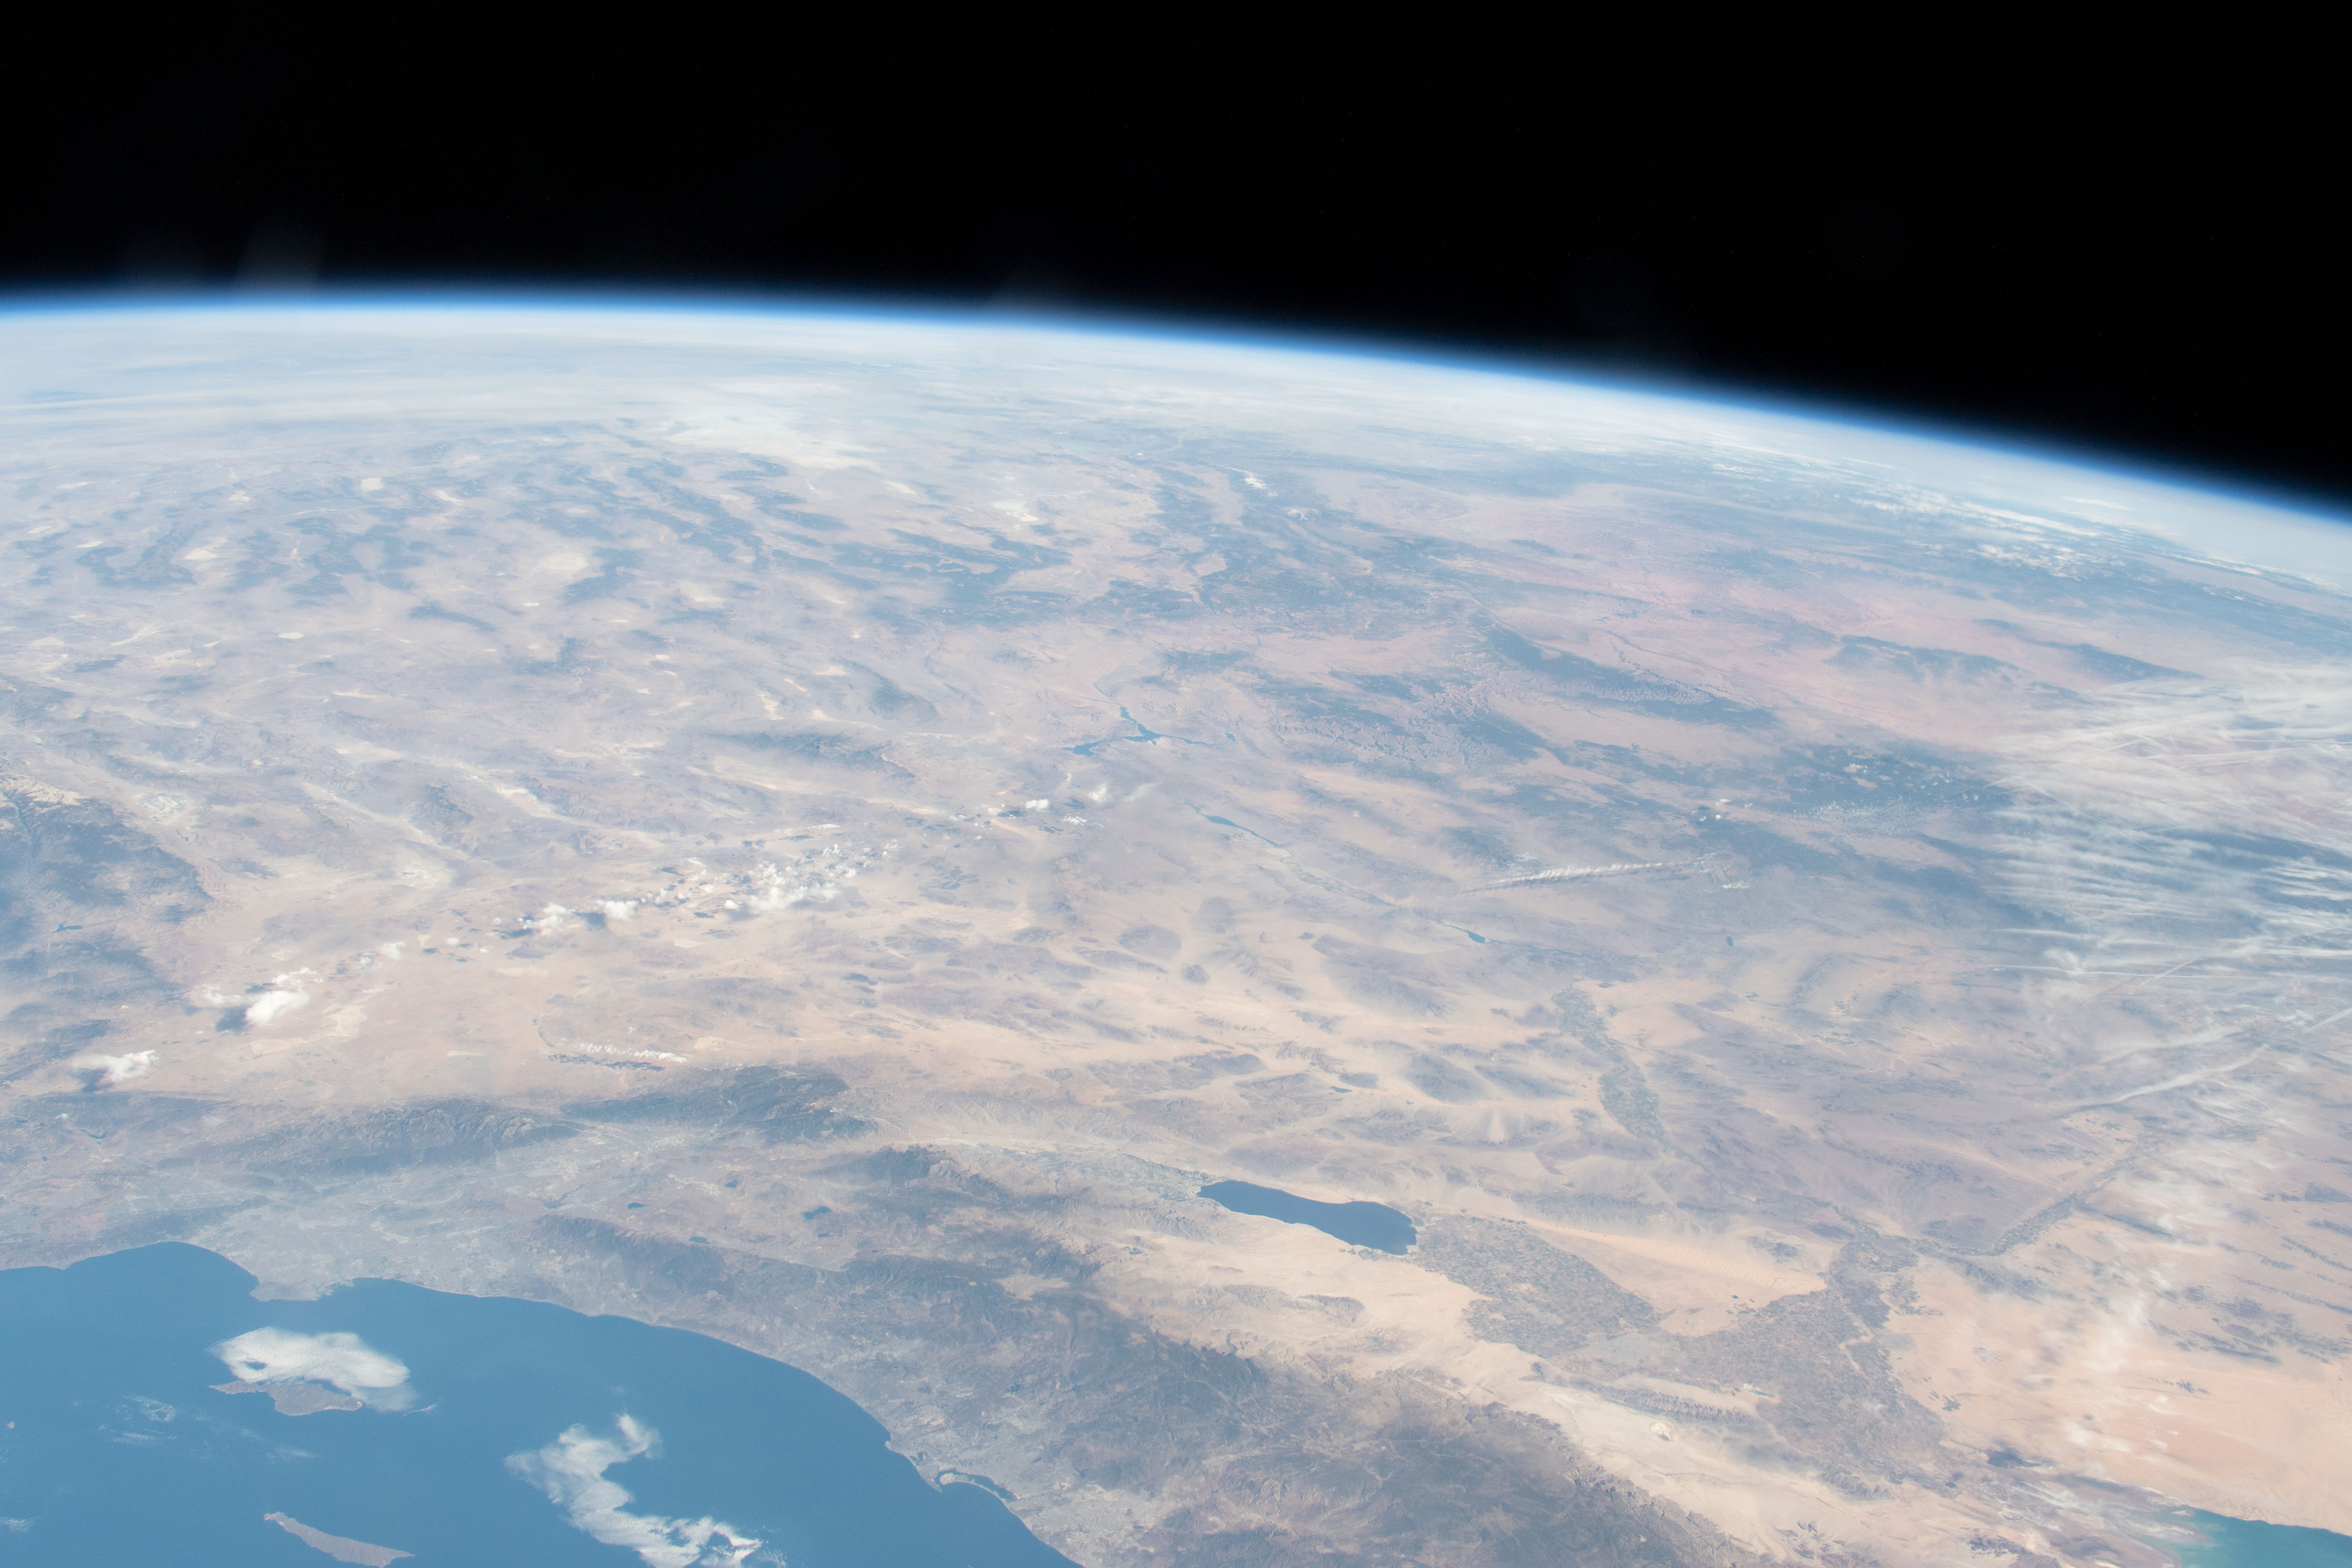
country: USA-ARIZONA
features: SONORAN DESERT, WAGNER BASIN, ARIZONA
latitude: 35.5
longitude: -113.0
